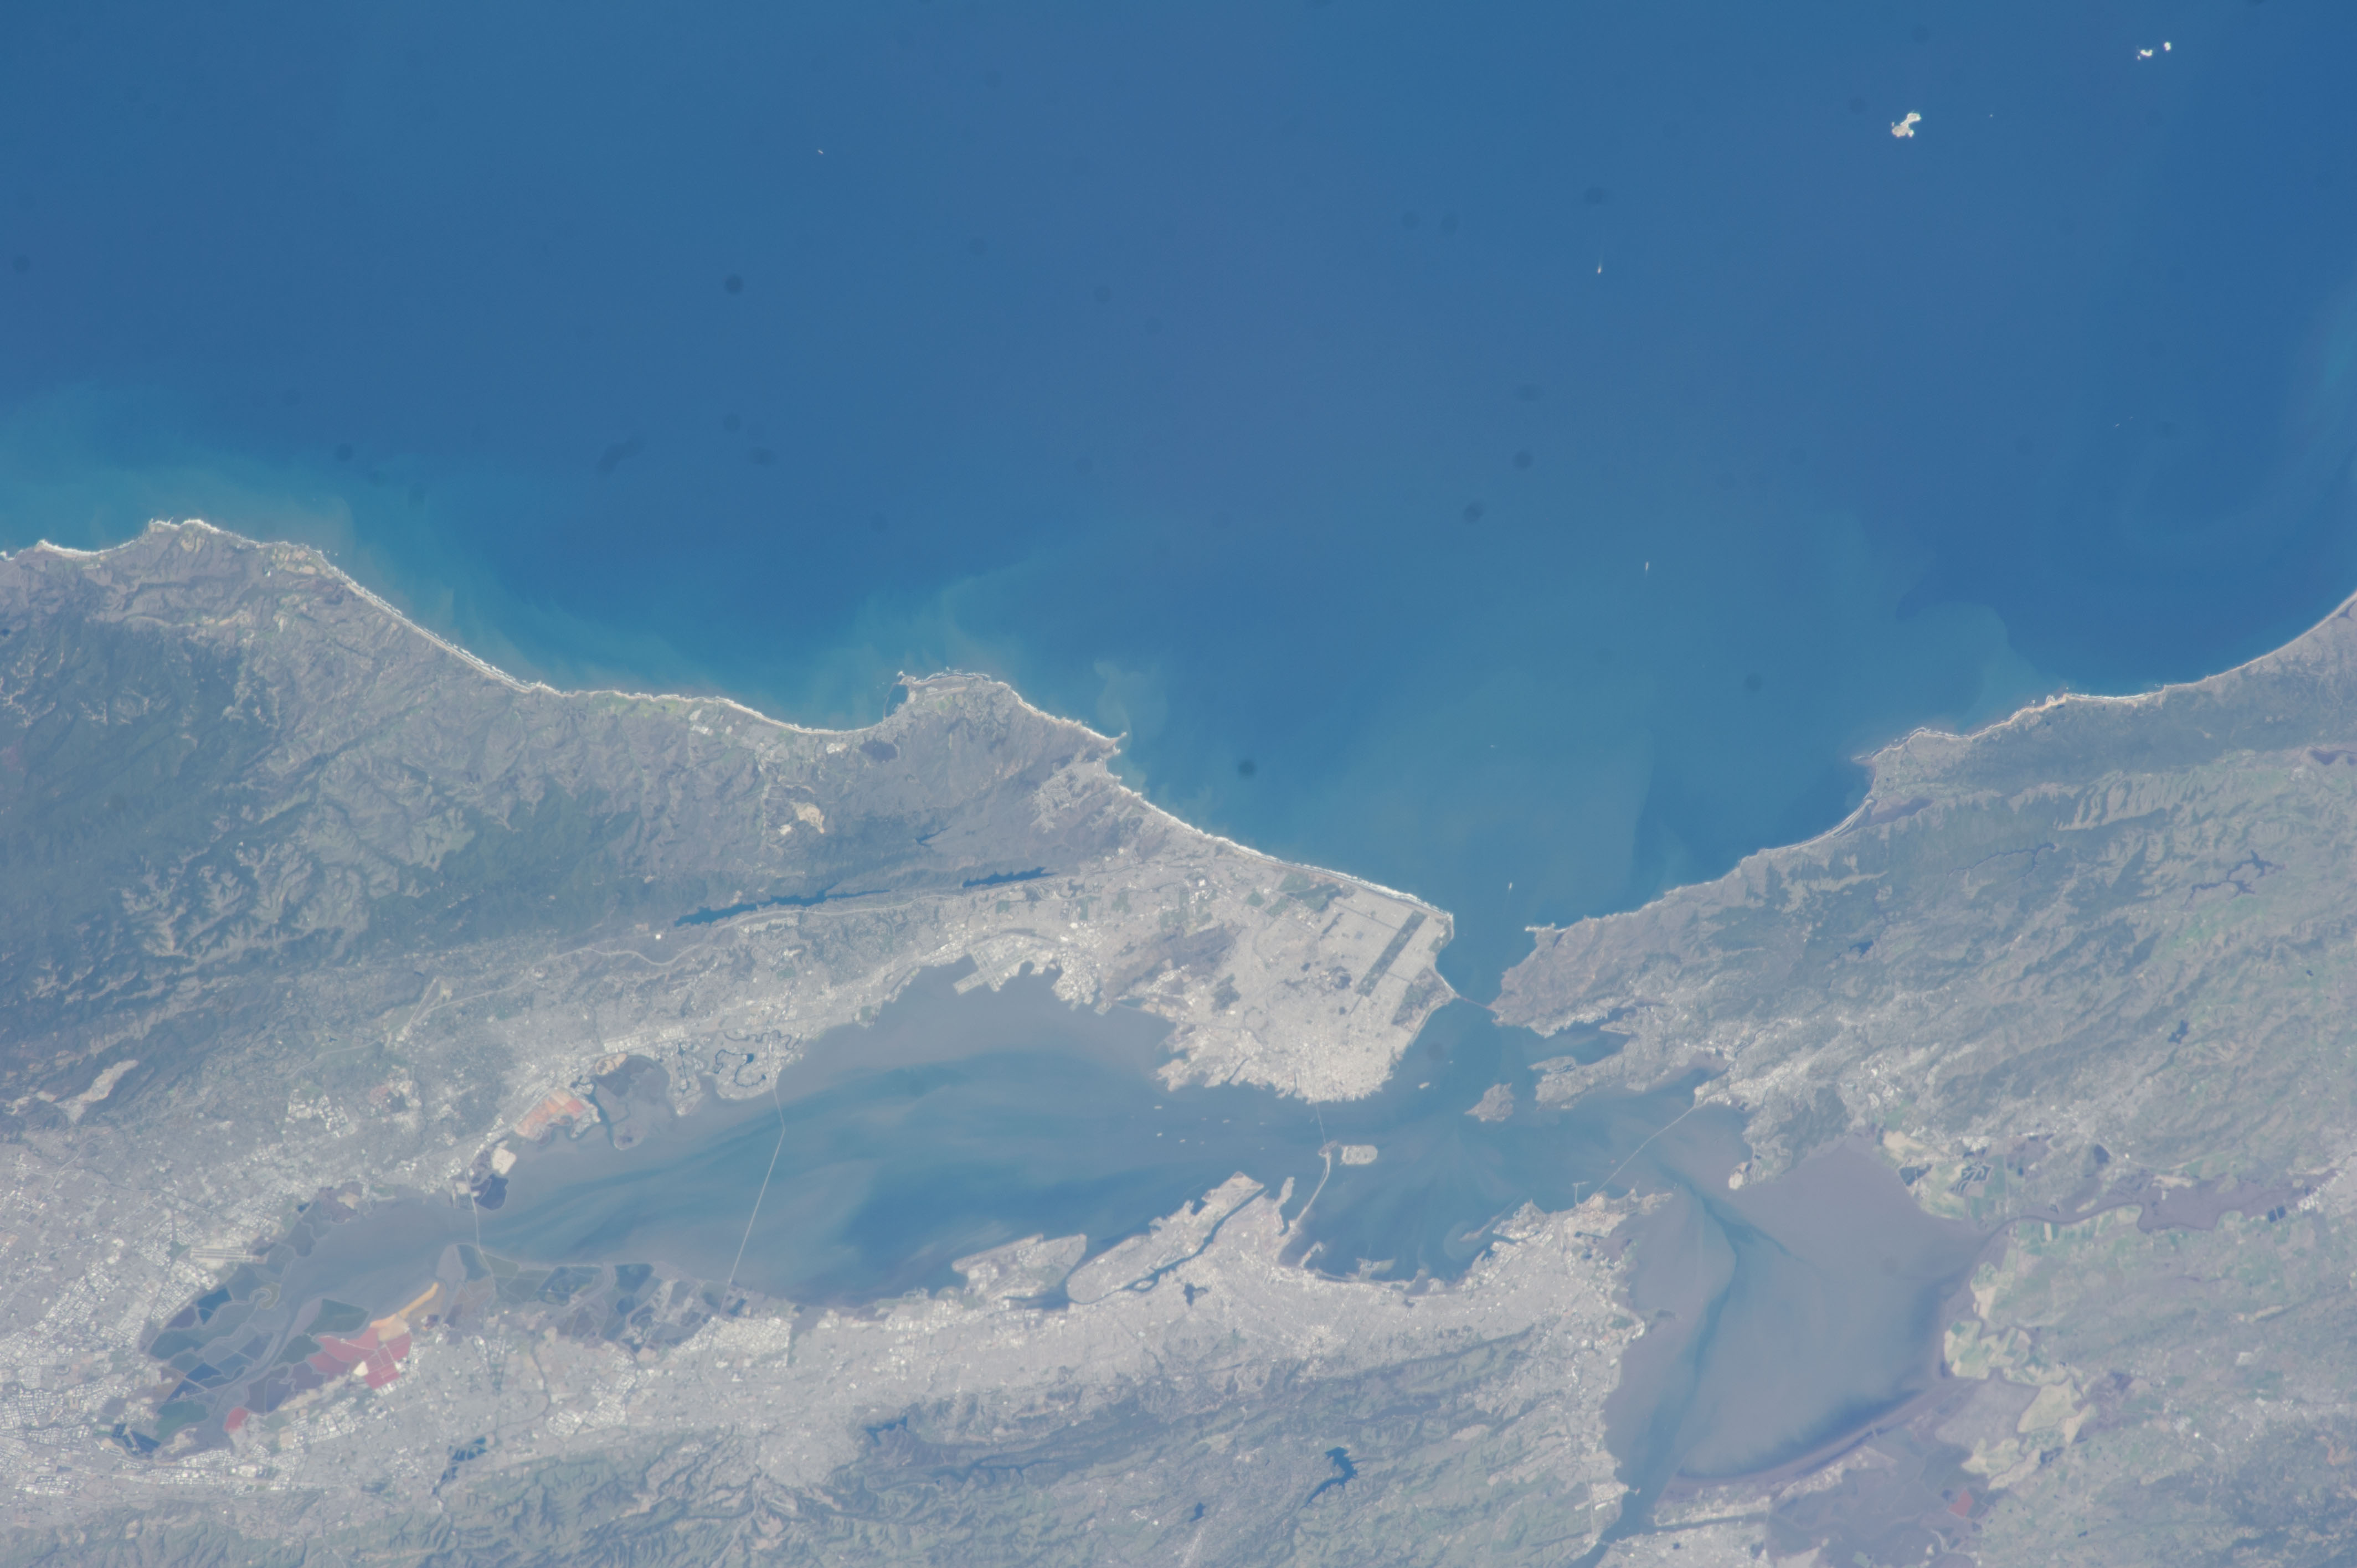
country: USA-CALIFORNIA
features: SAN FRANCISCO, OAKLAND, SAN FRANCISCO BAY, DON EDWARDS SAN FRANCISCO, BAY NATIONAL WILDLIFE
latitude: 37.6
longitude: -122.5
